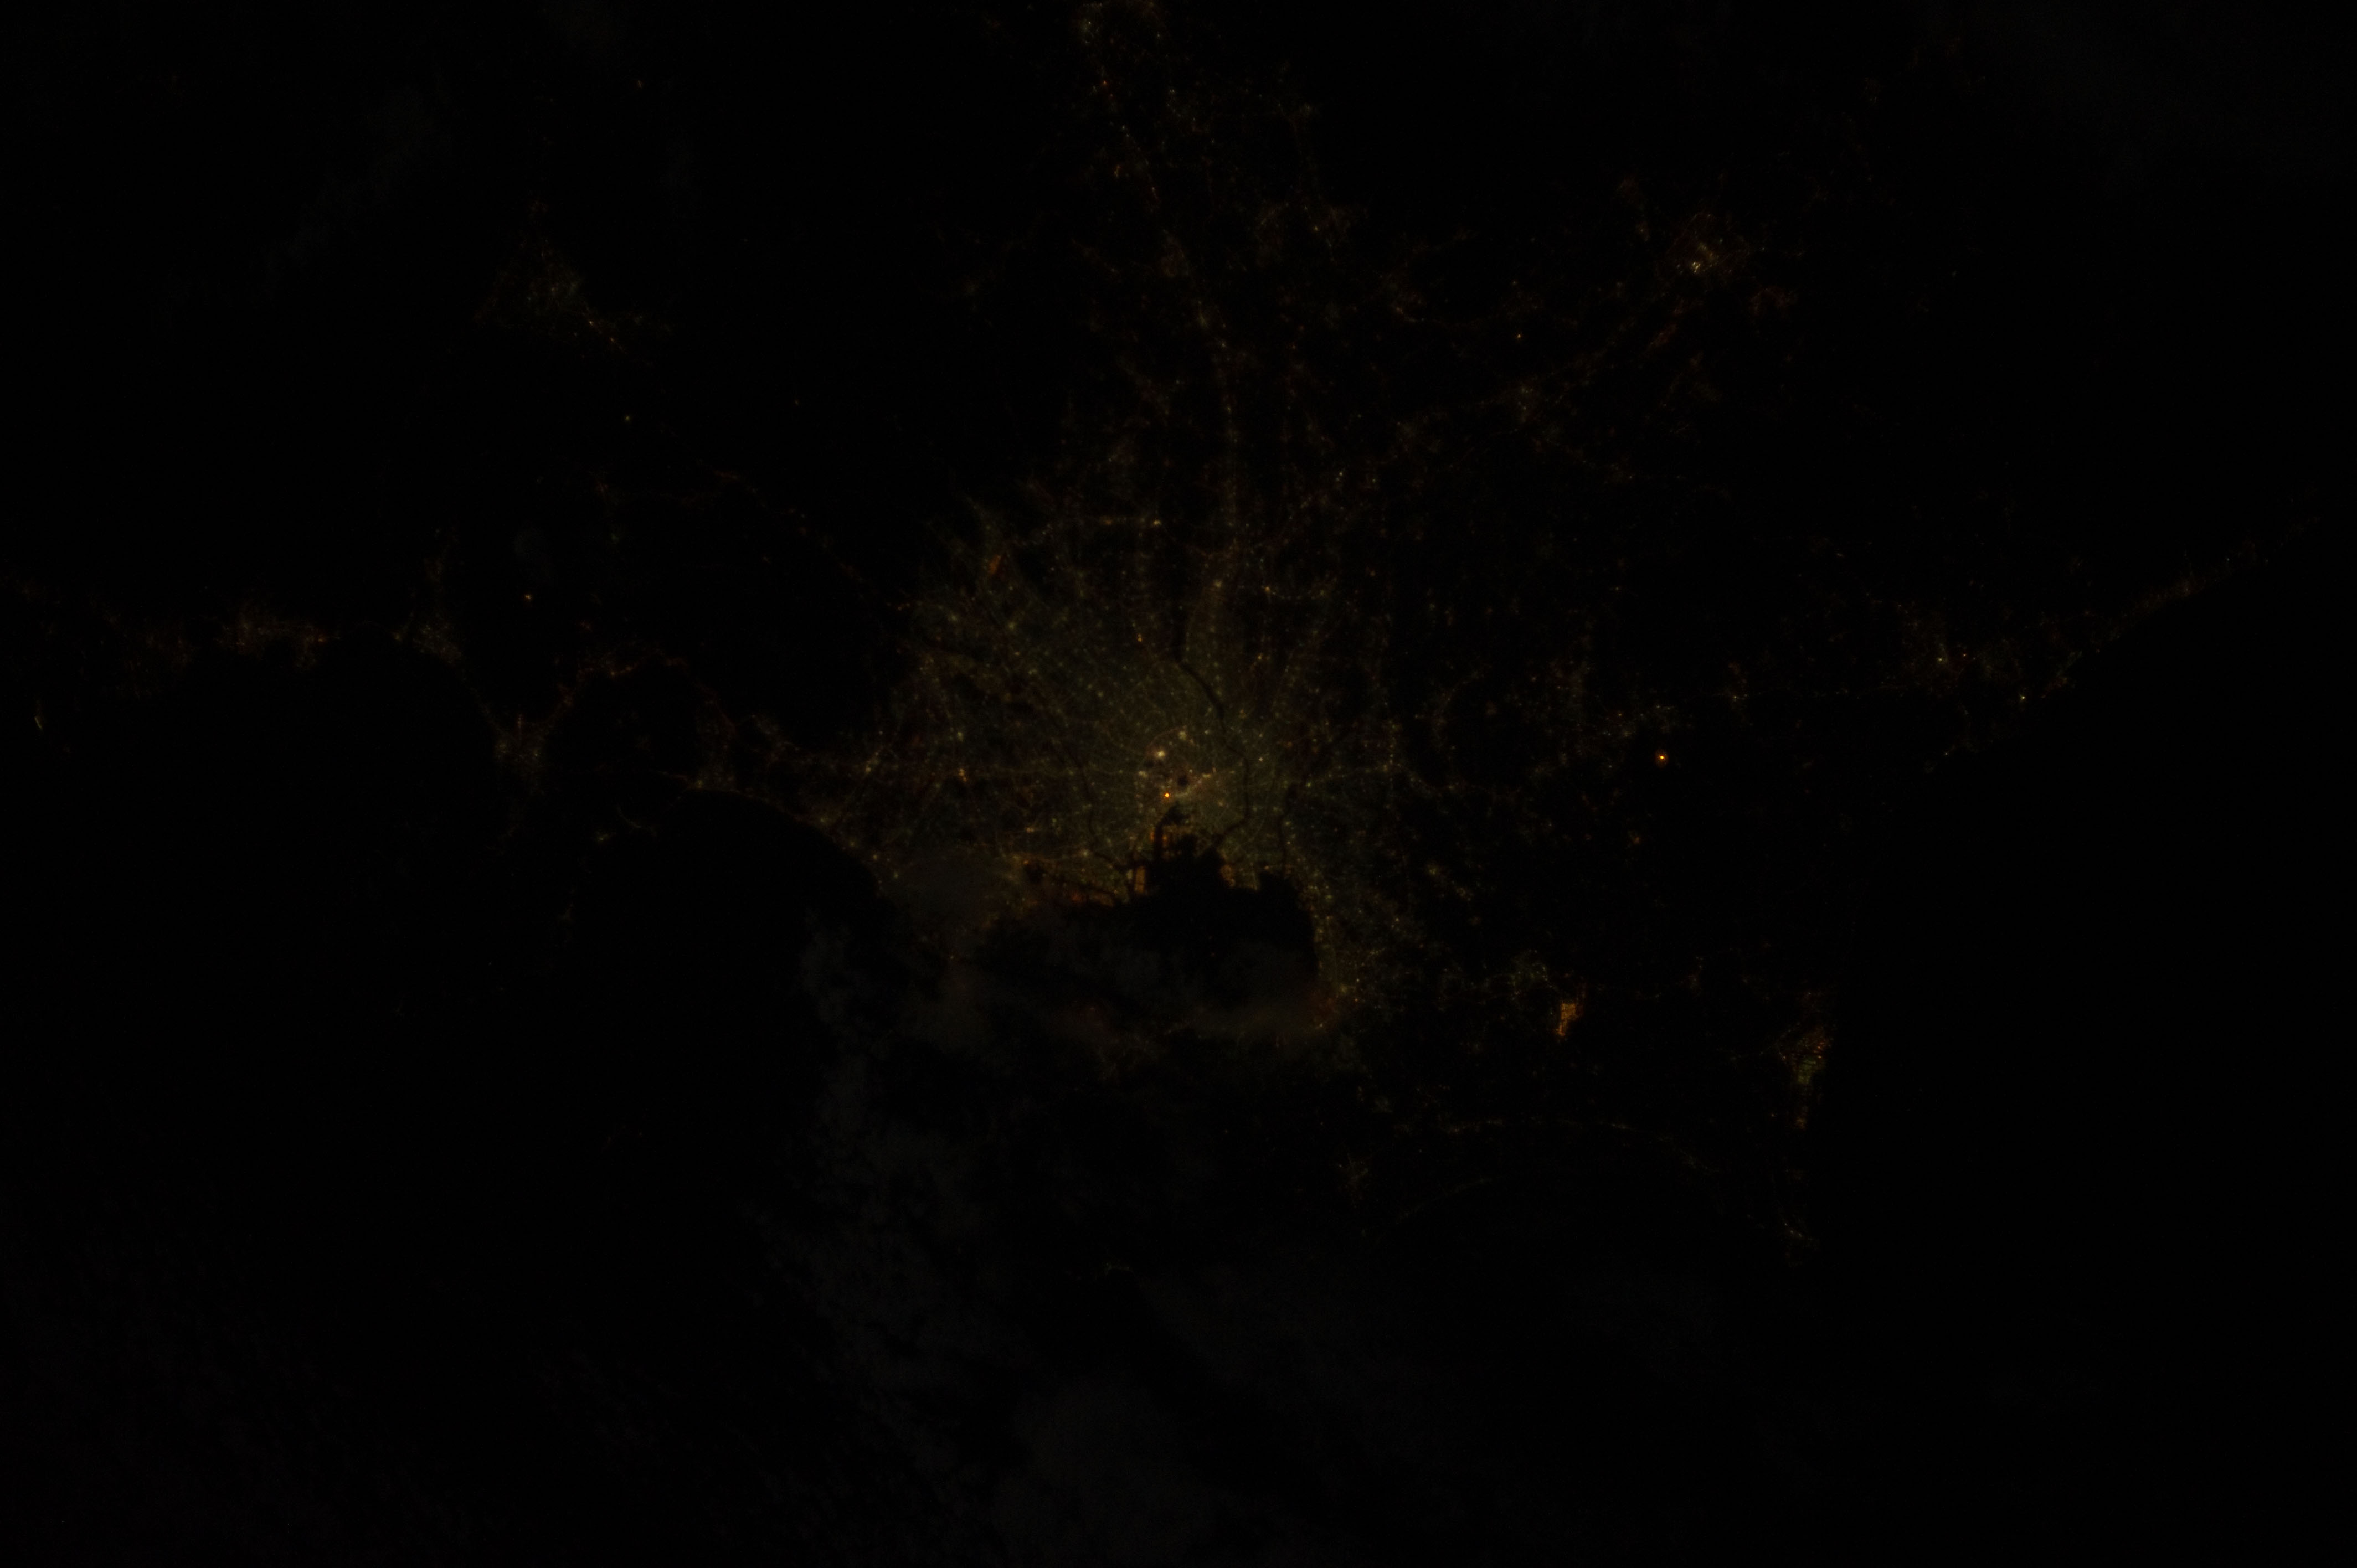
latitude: 35.6
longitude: 139.8
